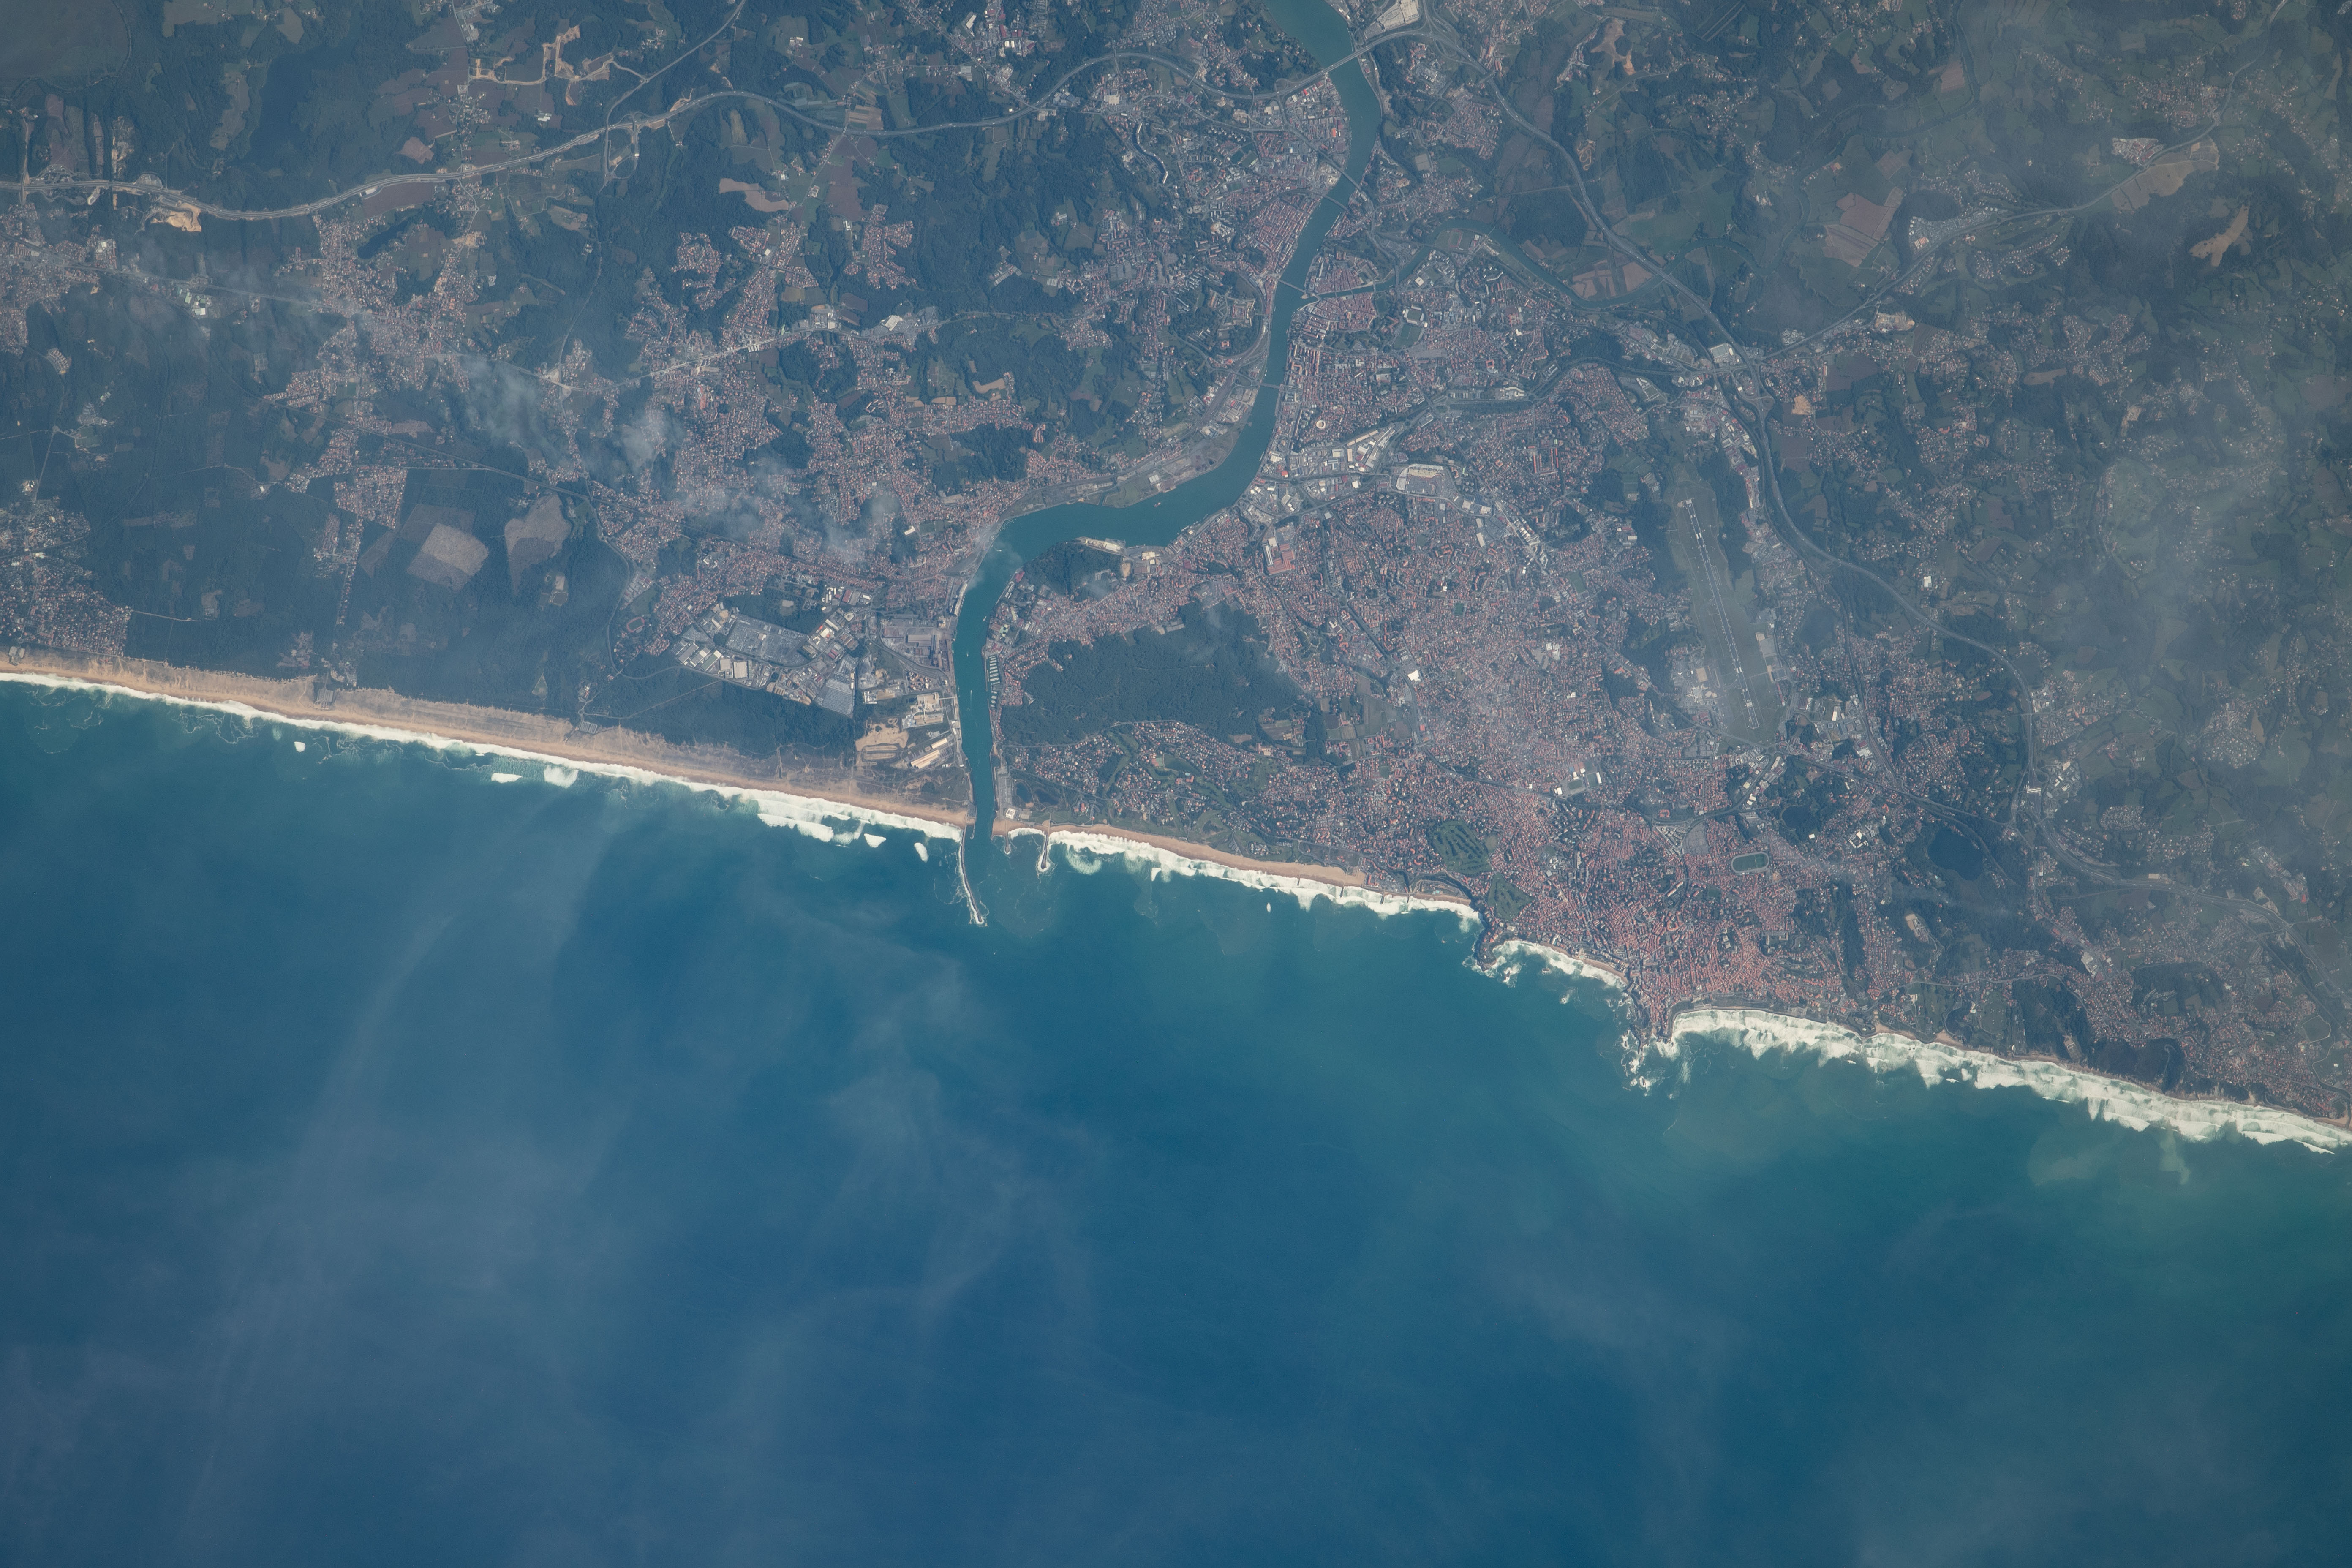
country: FRANCE
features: LAC DE CHIBERTA, ANGLET, ADOUR RIVER, BOUCAU
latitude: 43.5
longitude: -1.5
